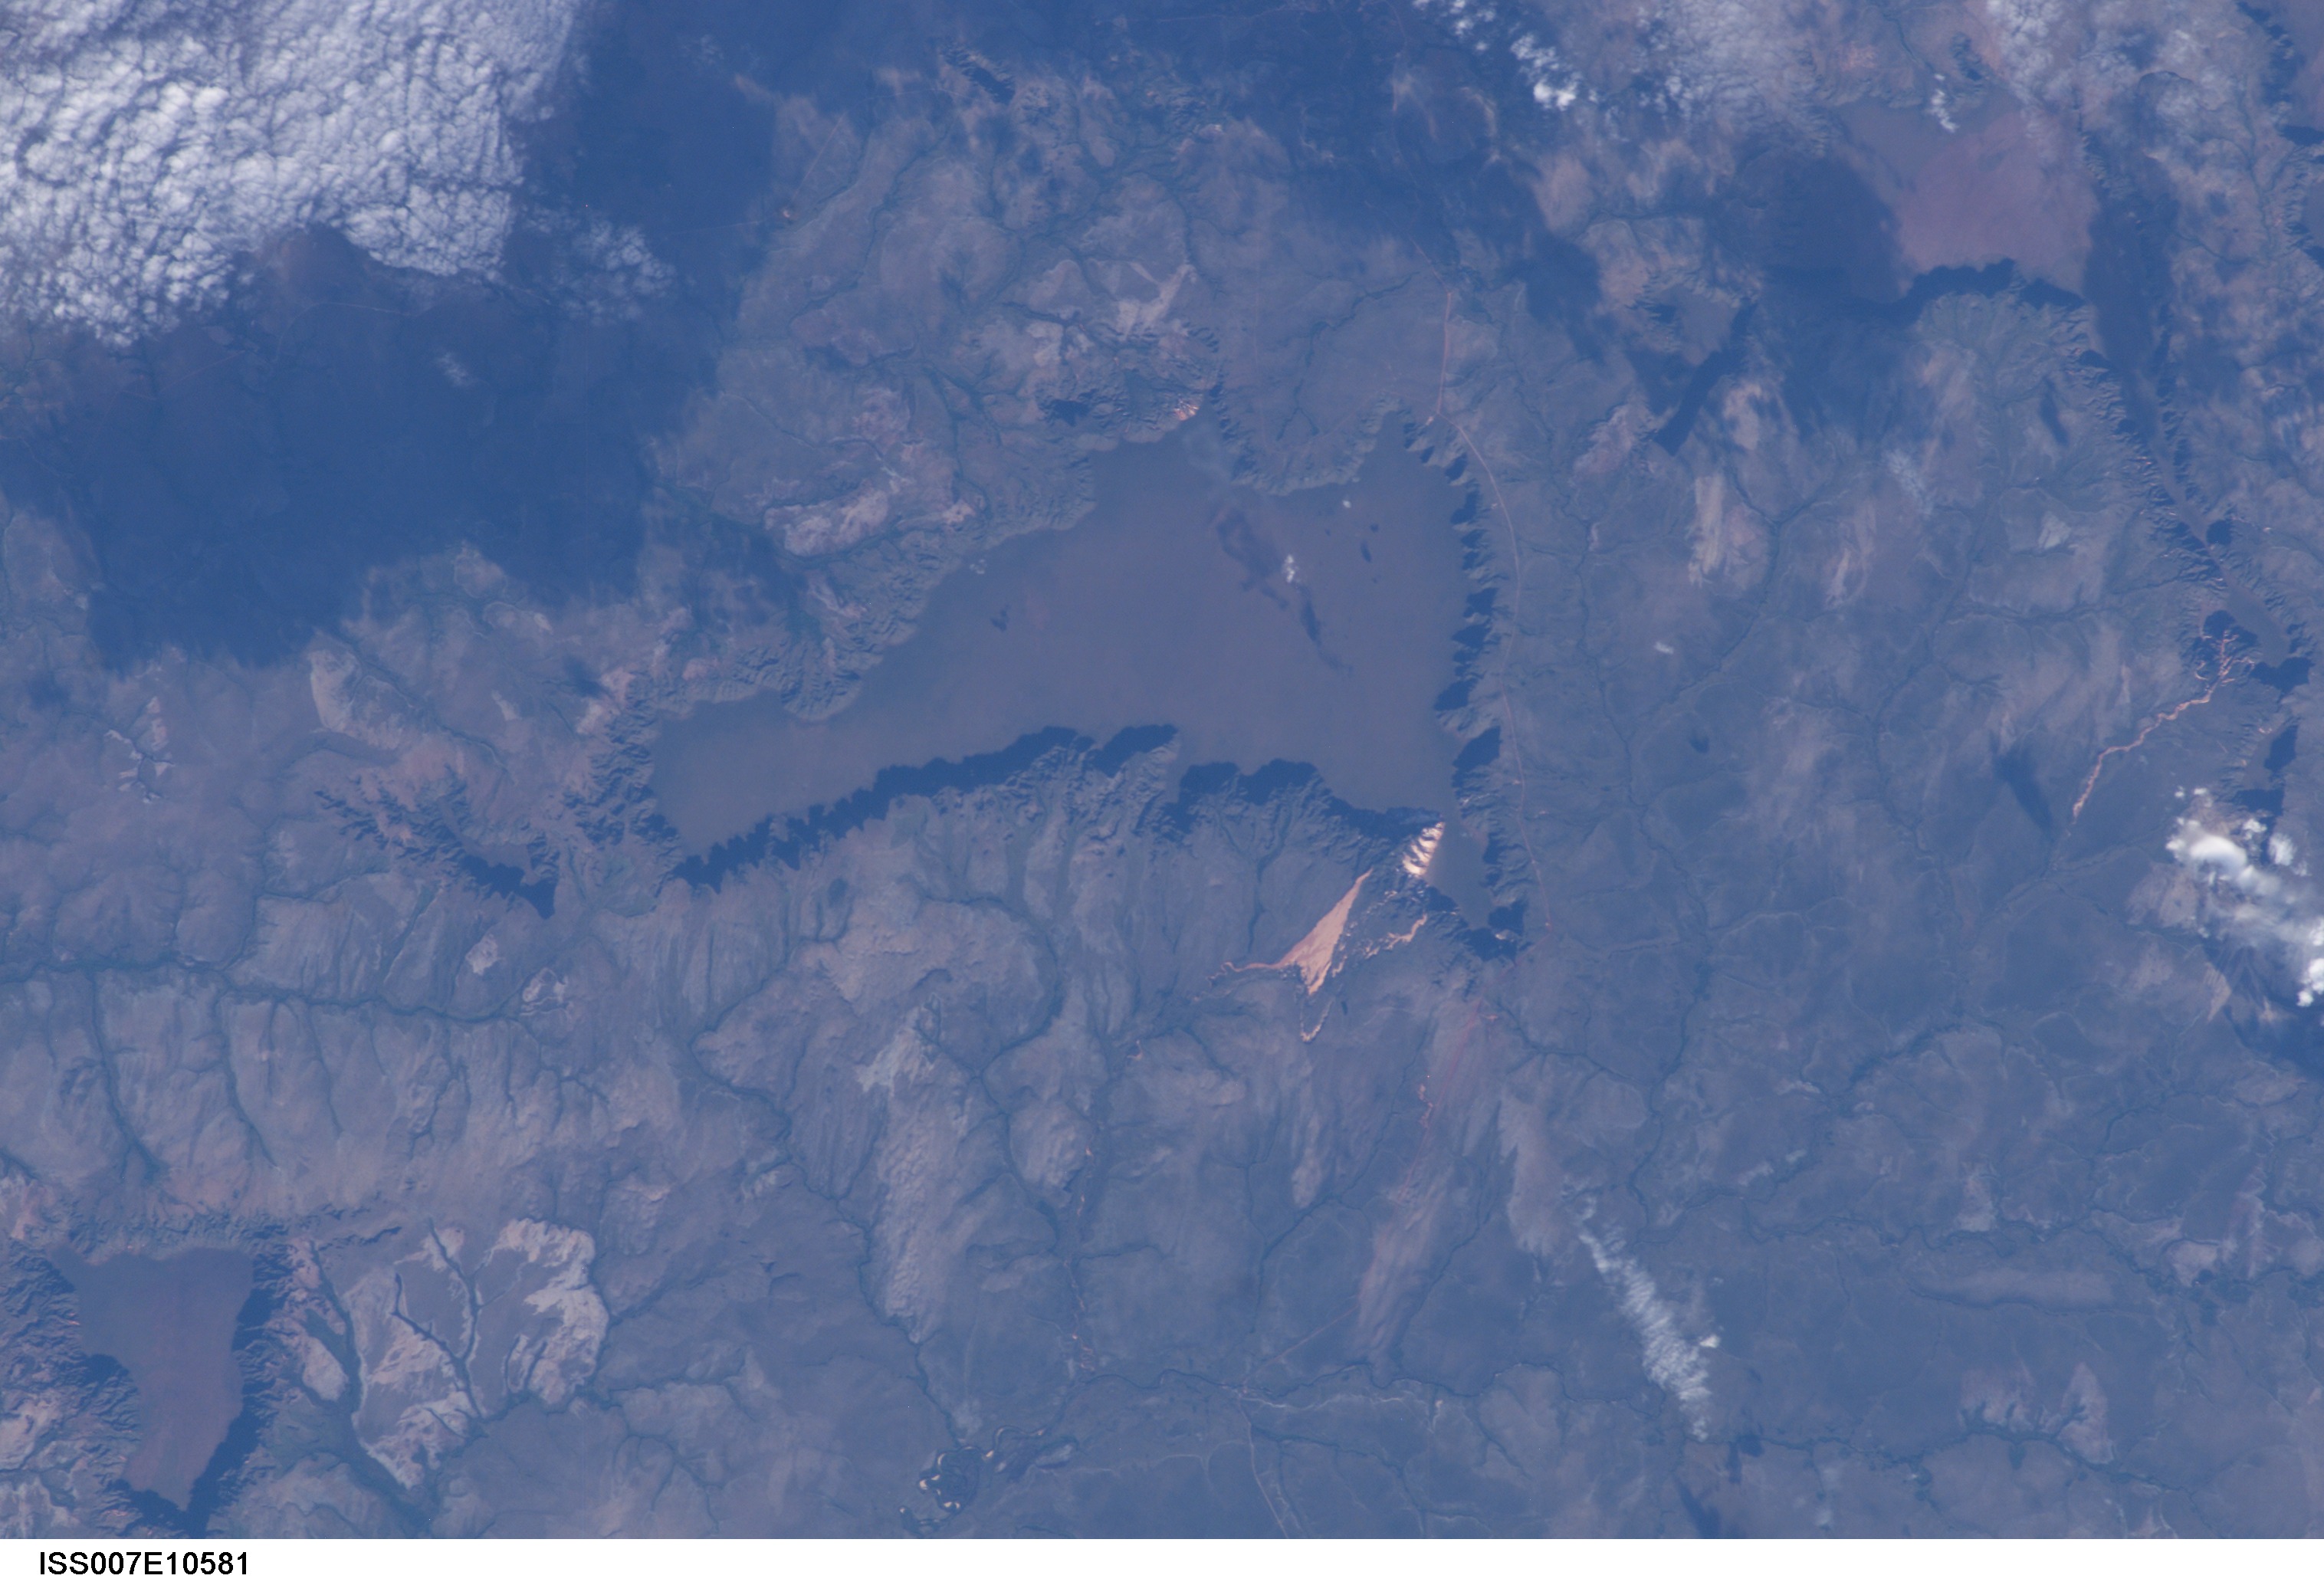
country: BRAZIL
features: PLATEAUS, DEFORESTATION, AGR.
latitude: -10.5
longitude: -46.5
